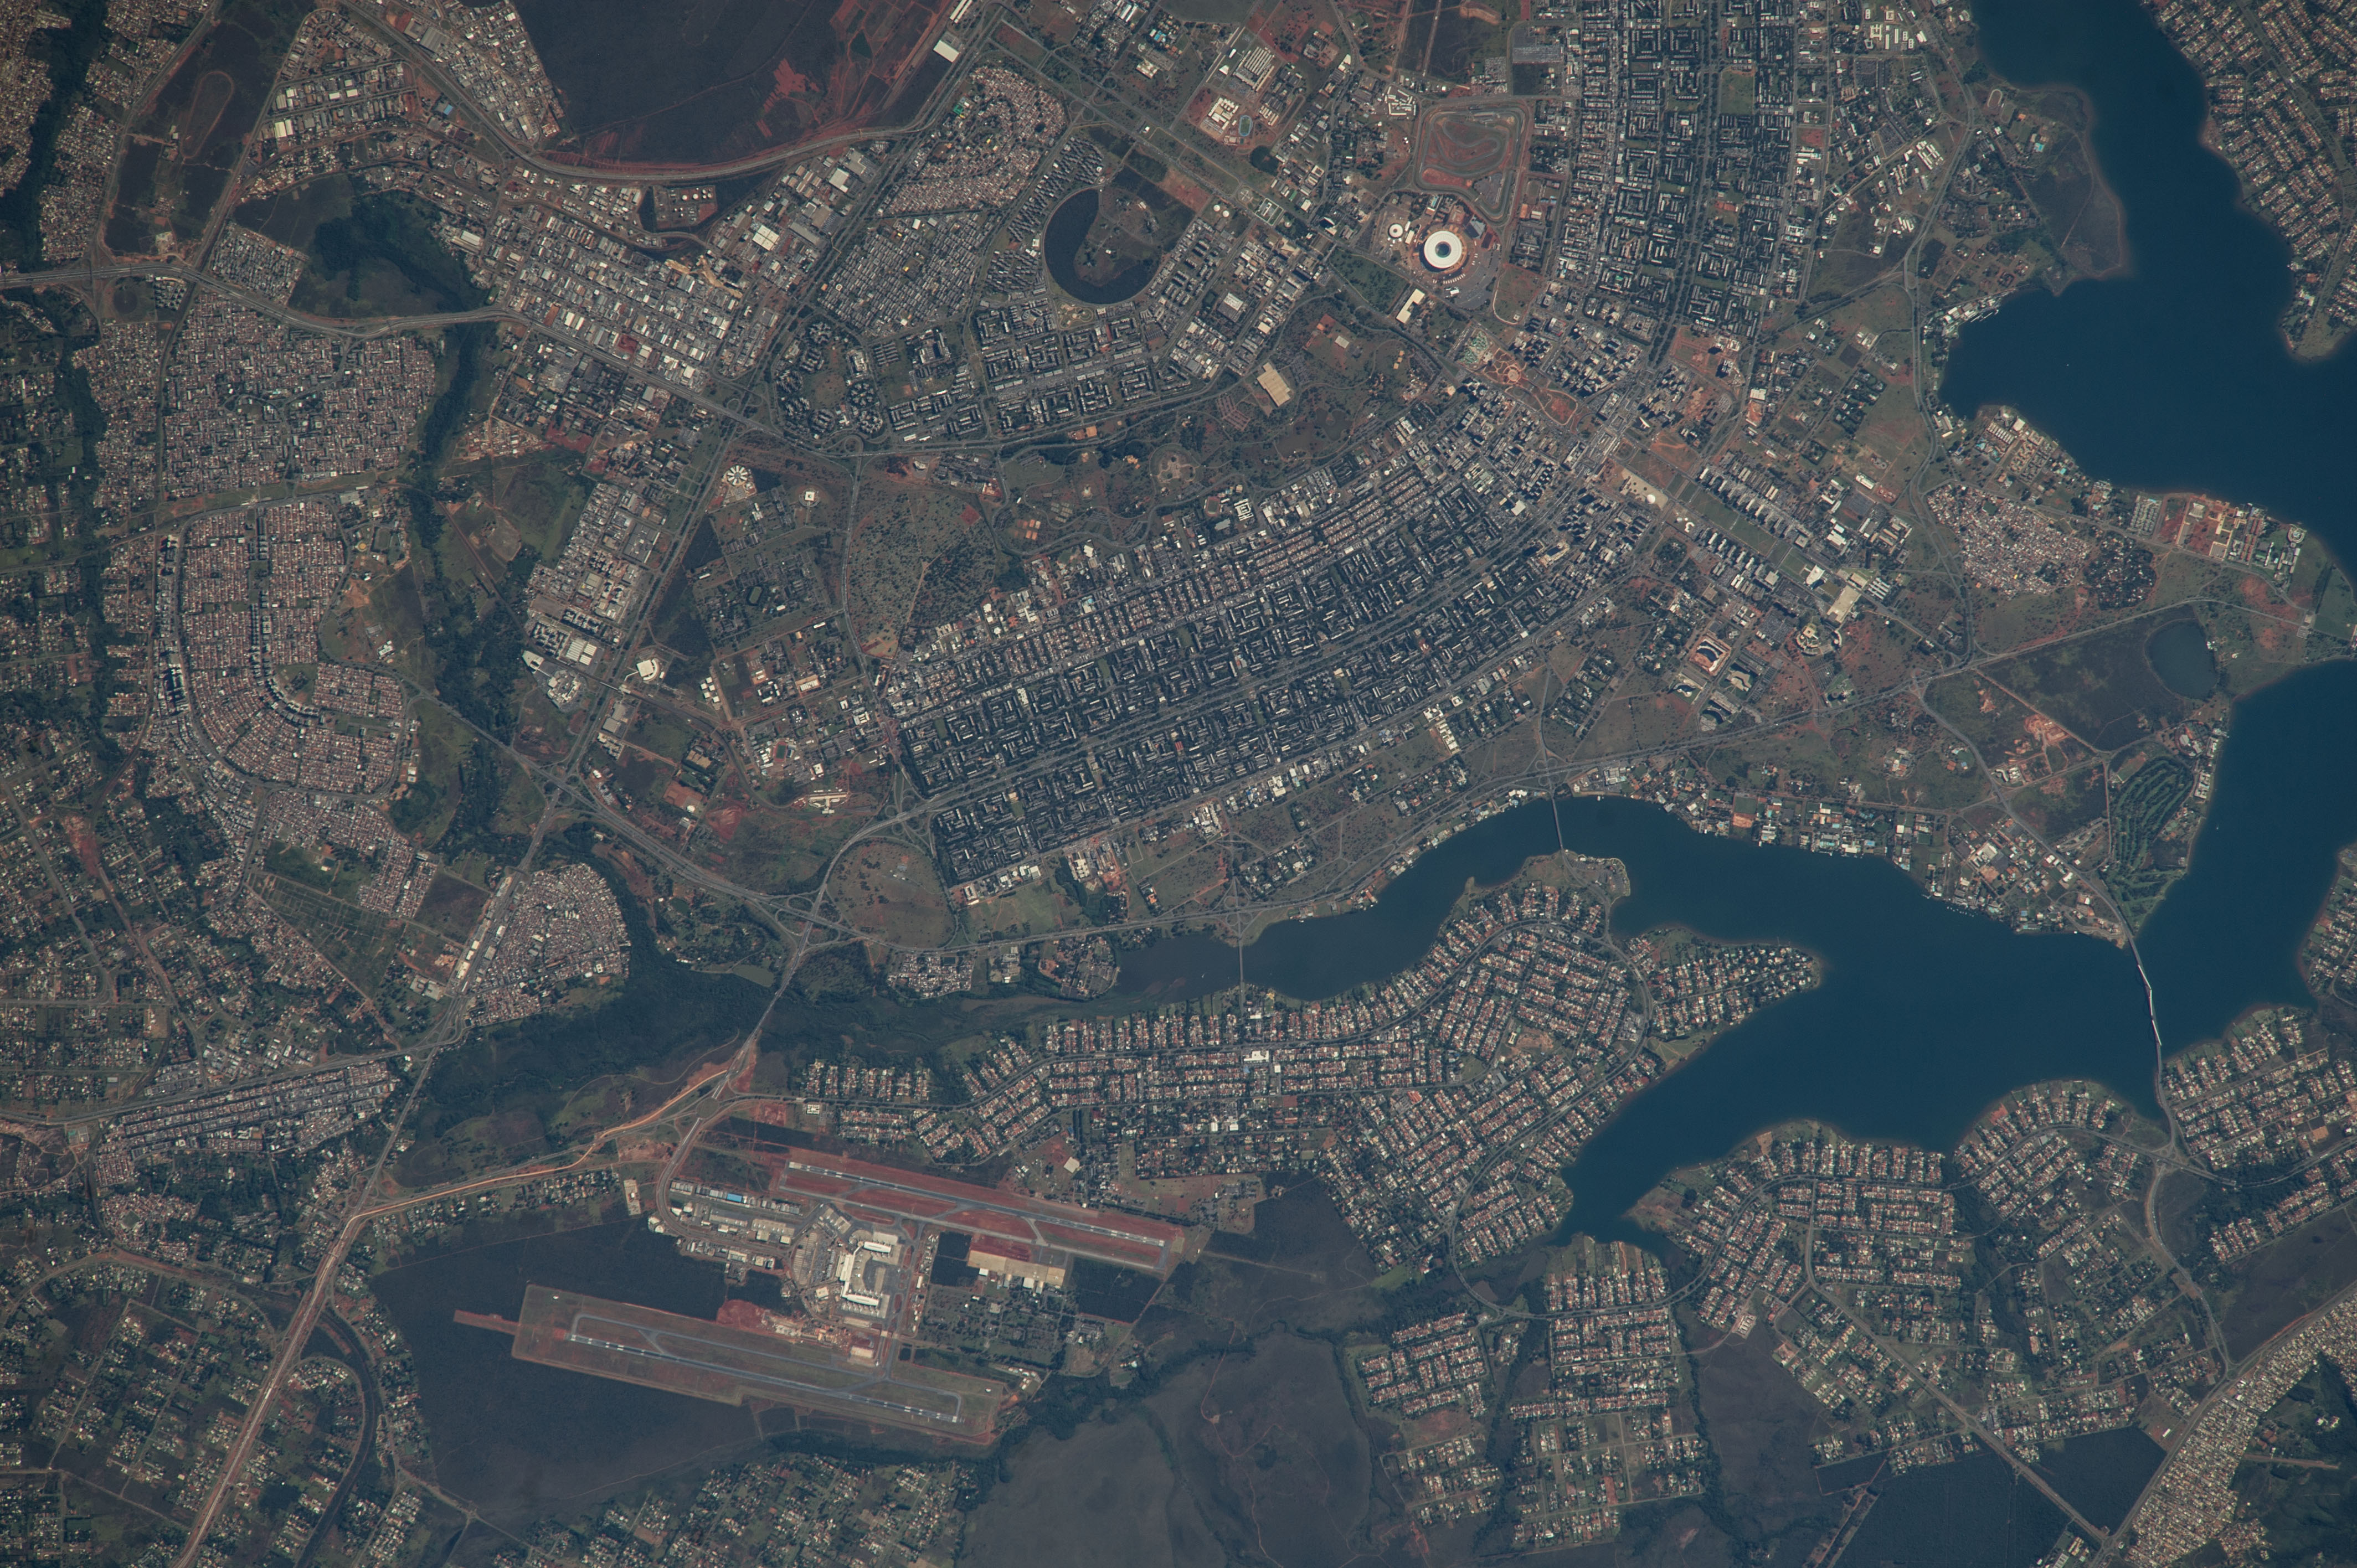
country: BRAZIL
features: CENTRAL BRASILIA, AIRPORT, L. PARANOA, STADIUM, URBAN AREAS, ROADS, BRIDGES
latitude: -15.8
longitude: -47.9
